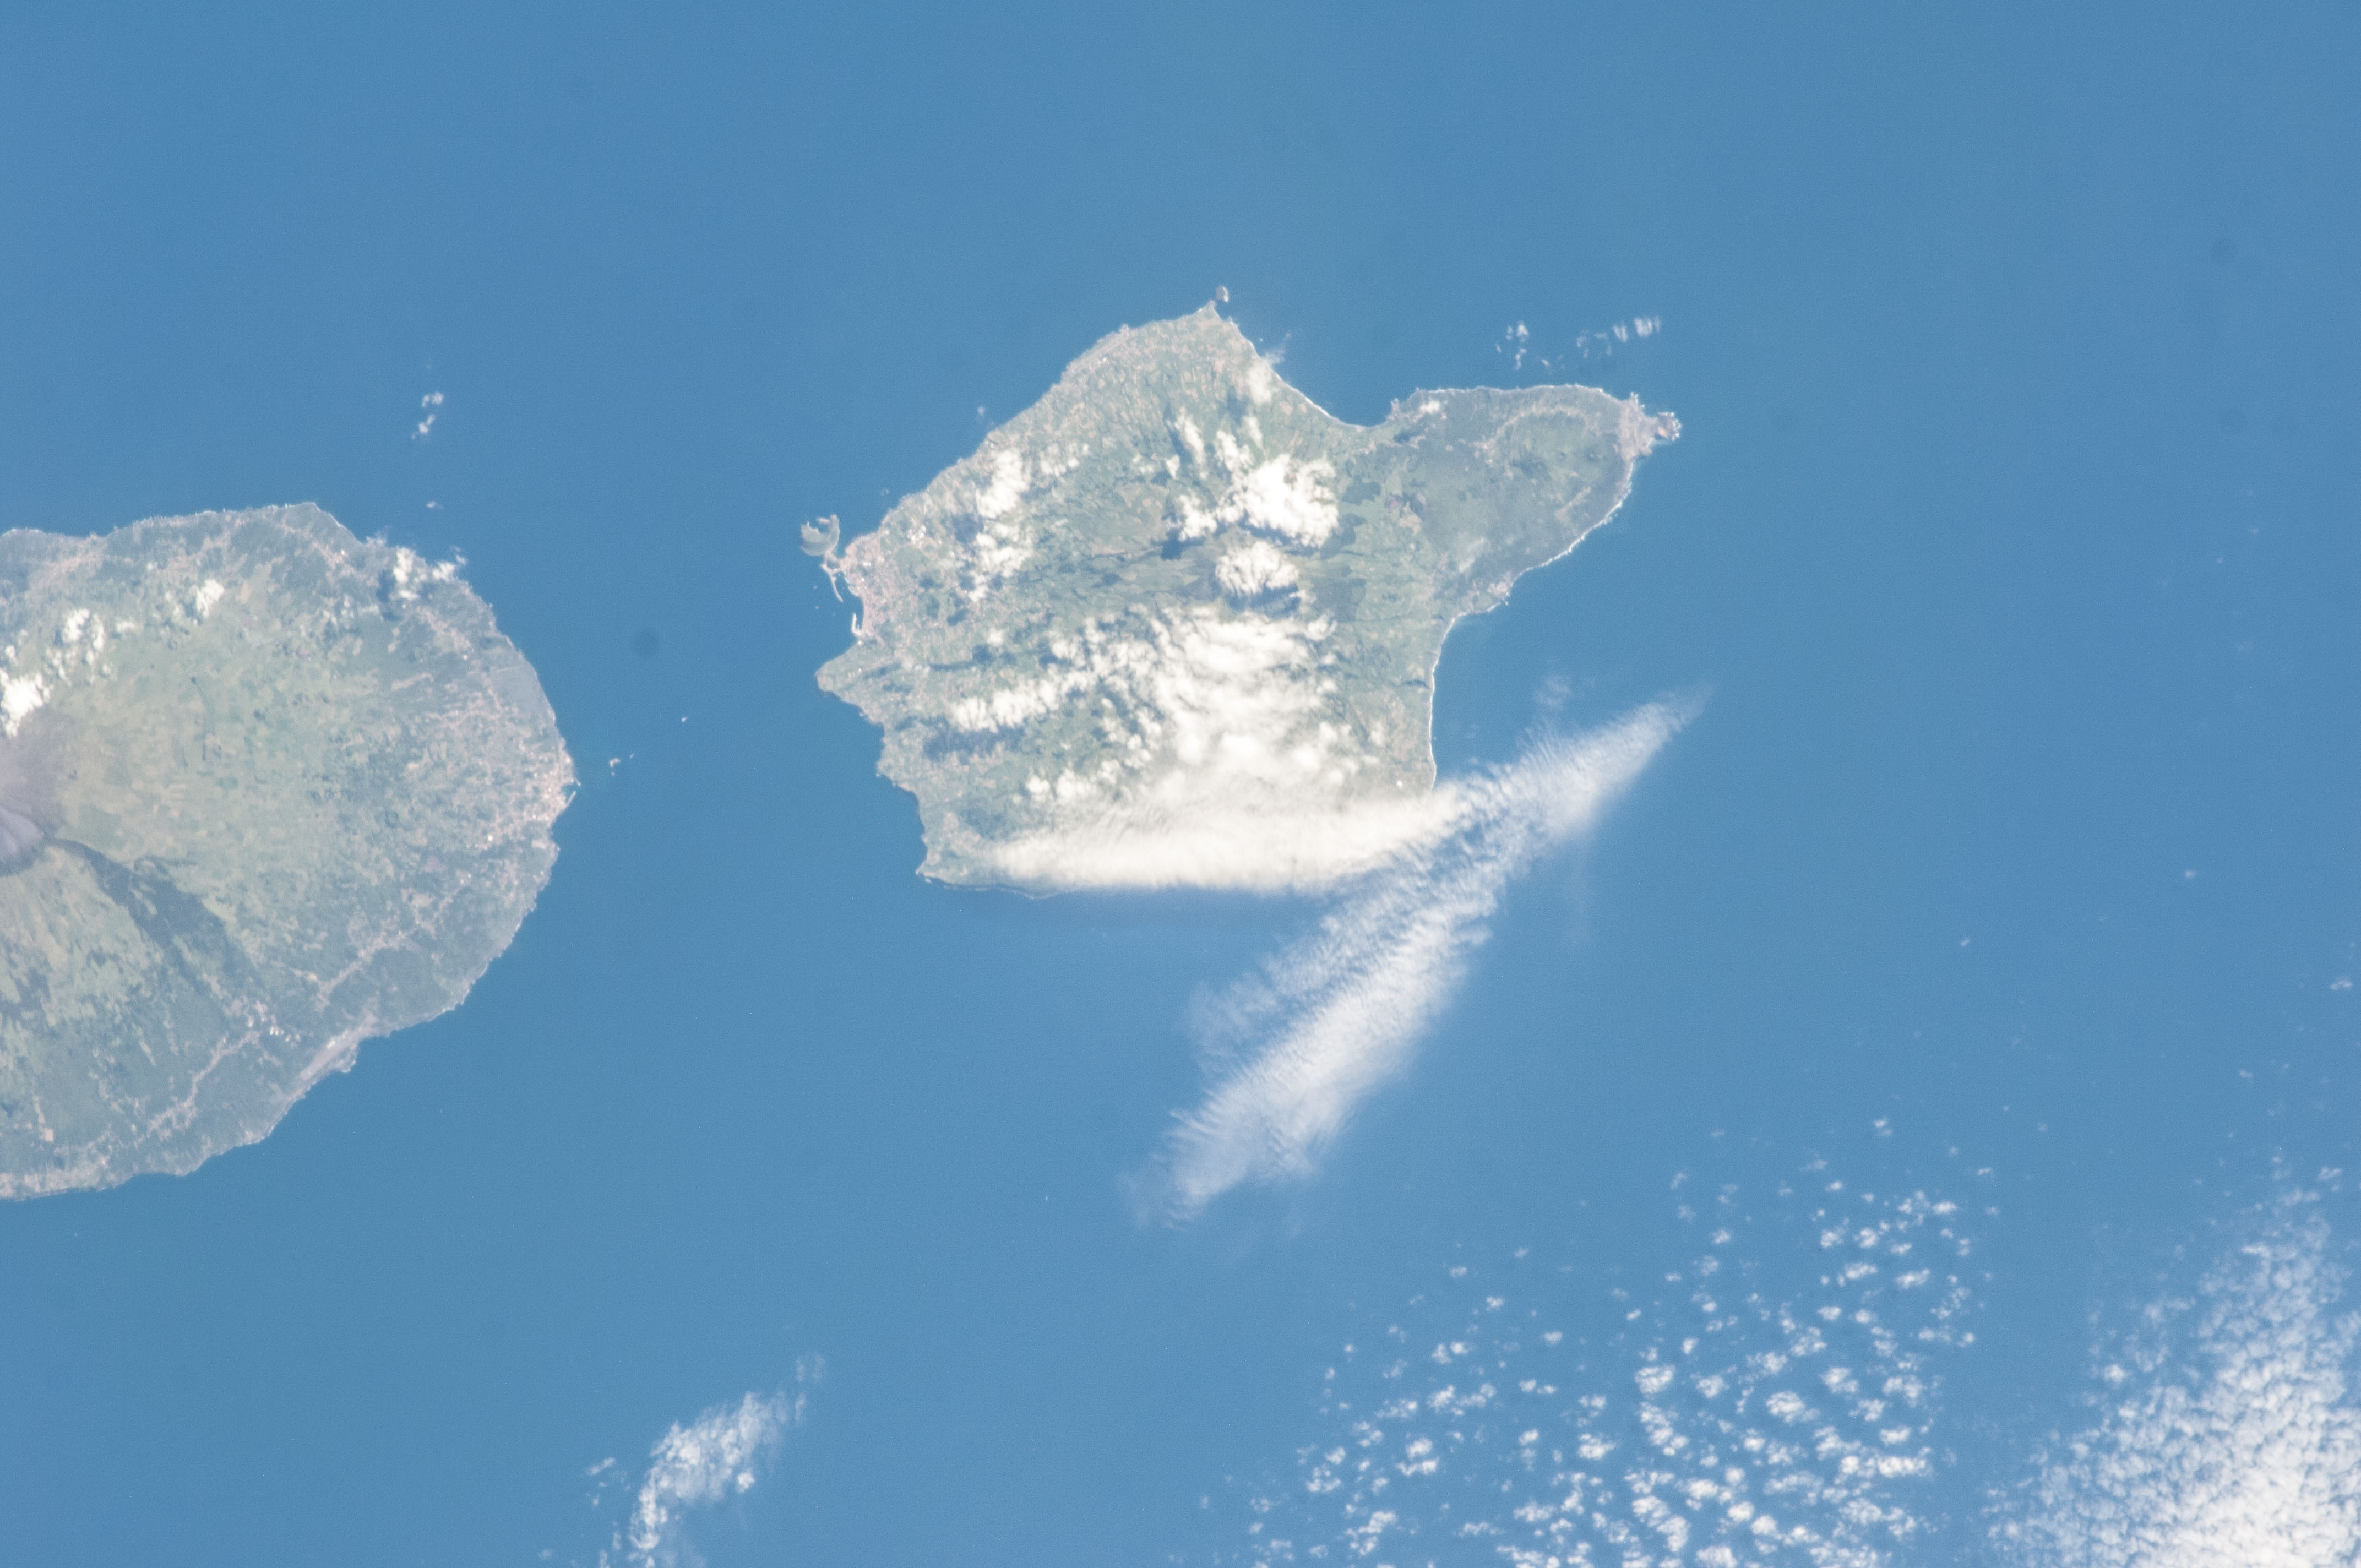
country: AZORES
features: FAIAL I., CAPELINHOS VOL., HORTA
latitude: 38.6
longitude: -28.7
